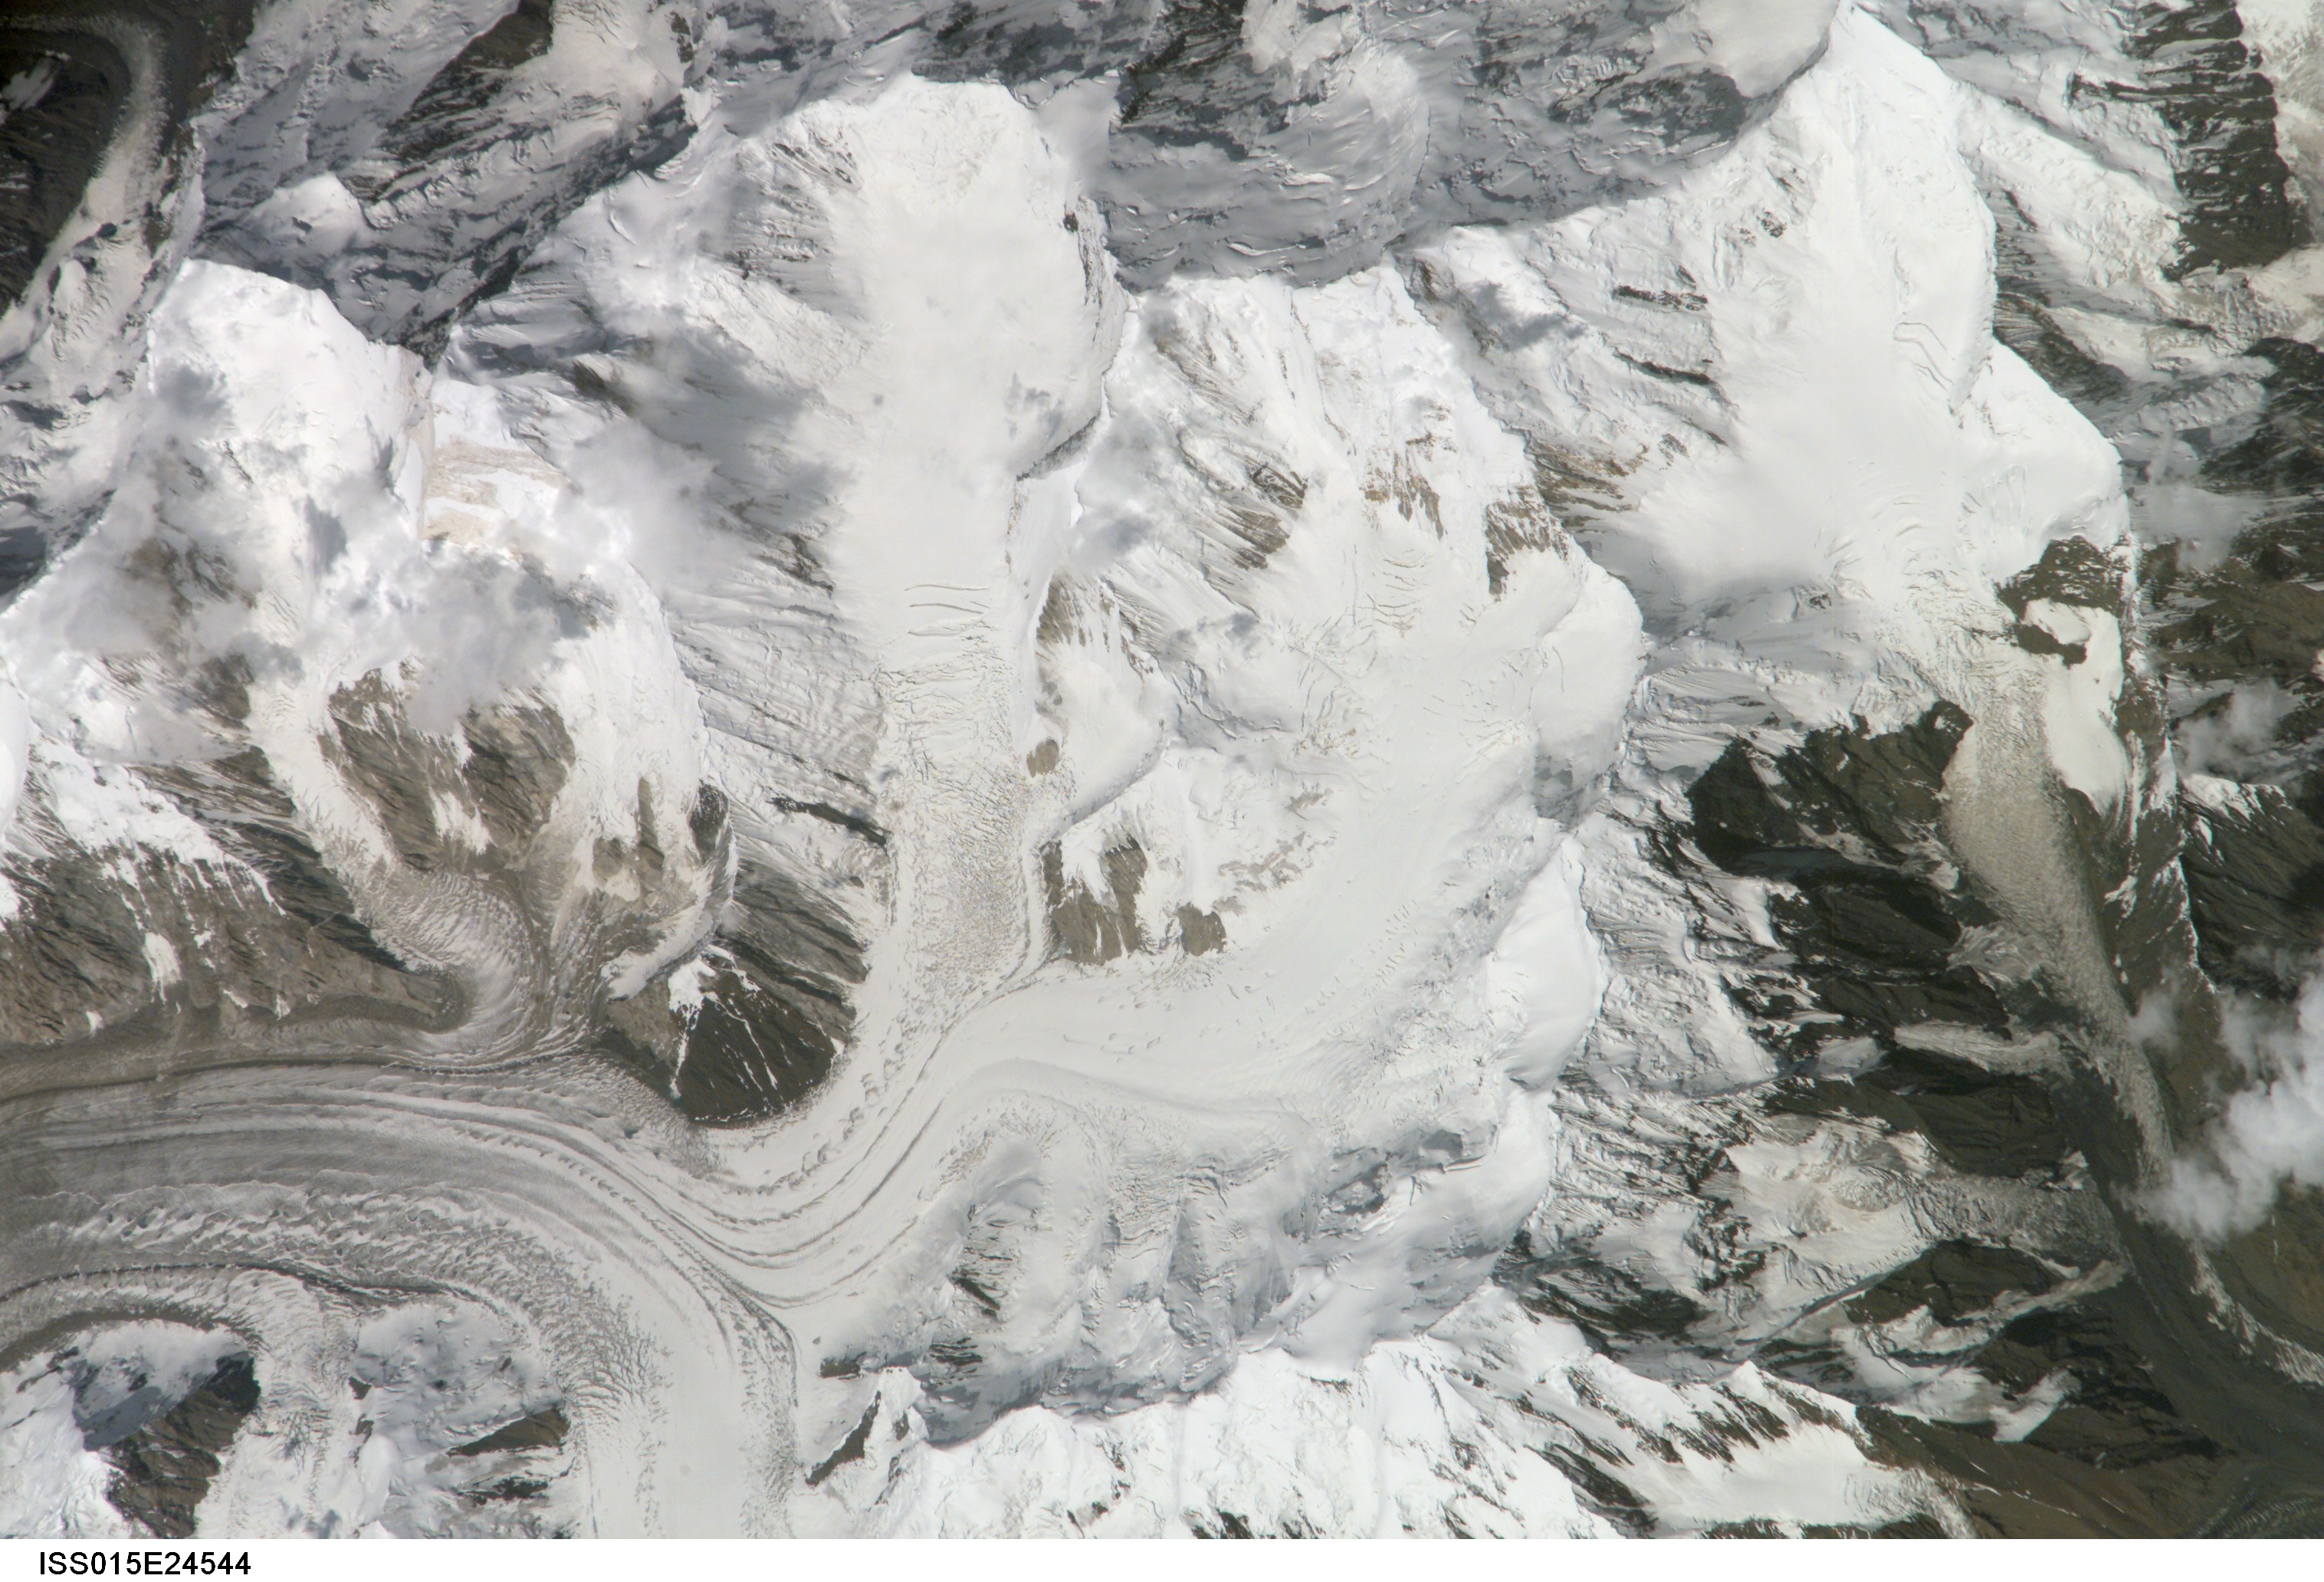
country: KYRGYZSTAN
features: VALLEY GLACIERS, C. TIEN MTS.
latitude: 42.2
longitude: 80.2
